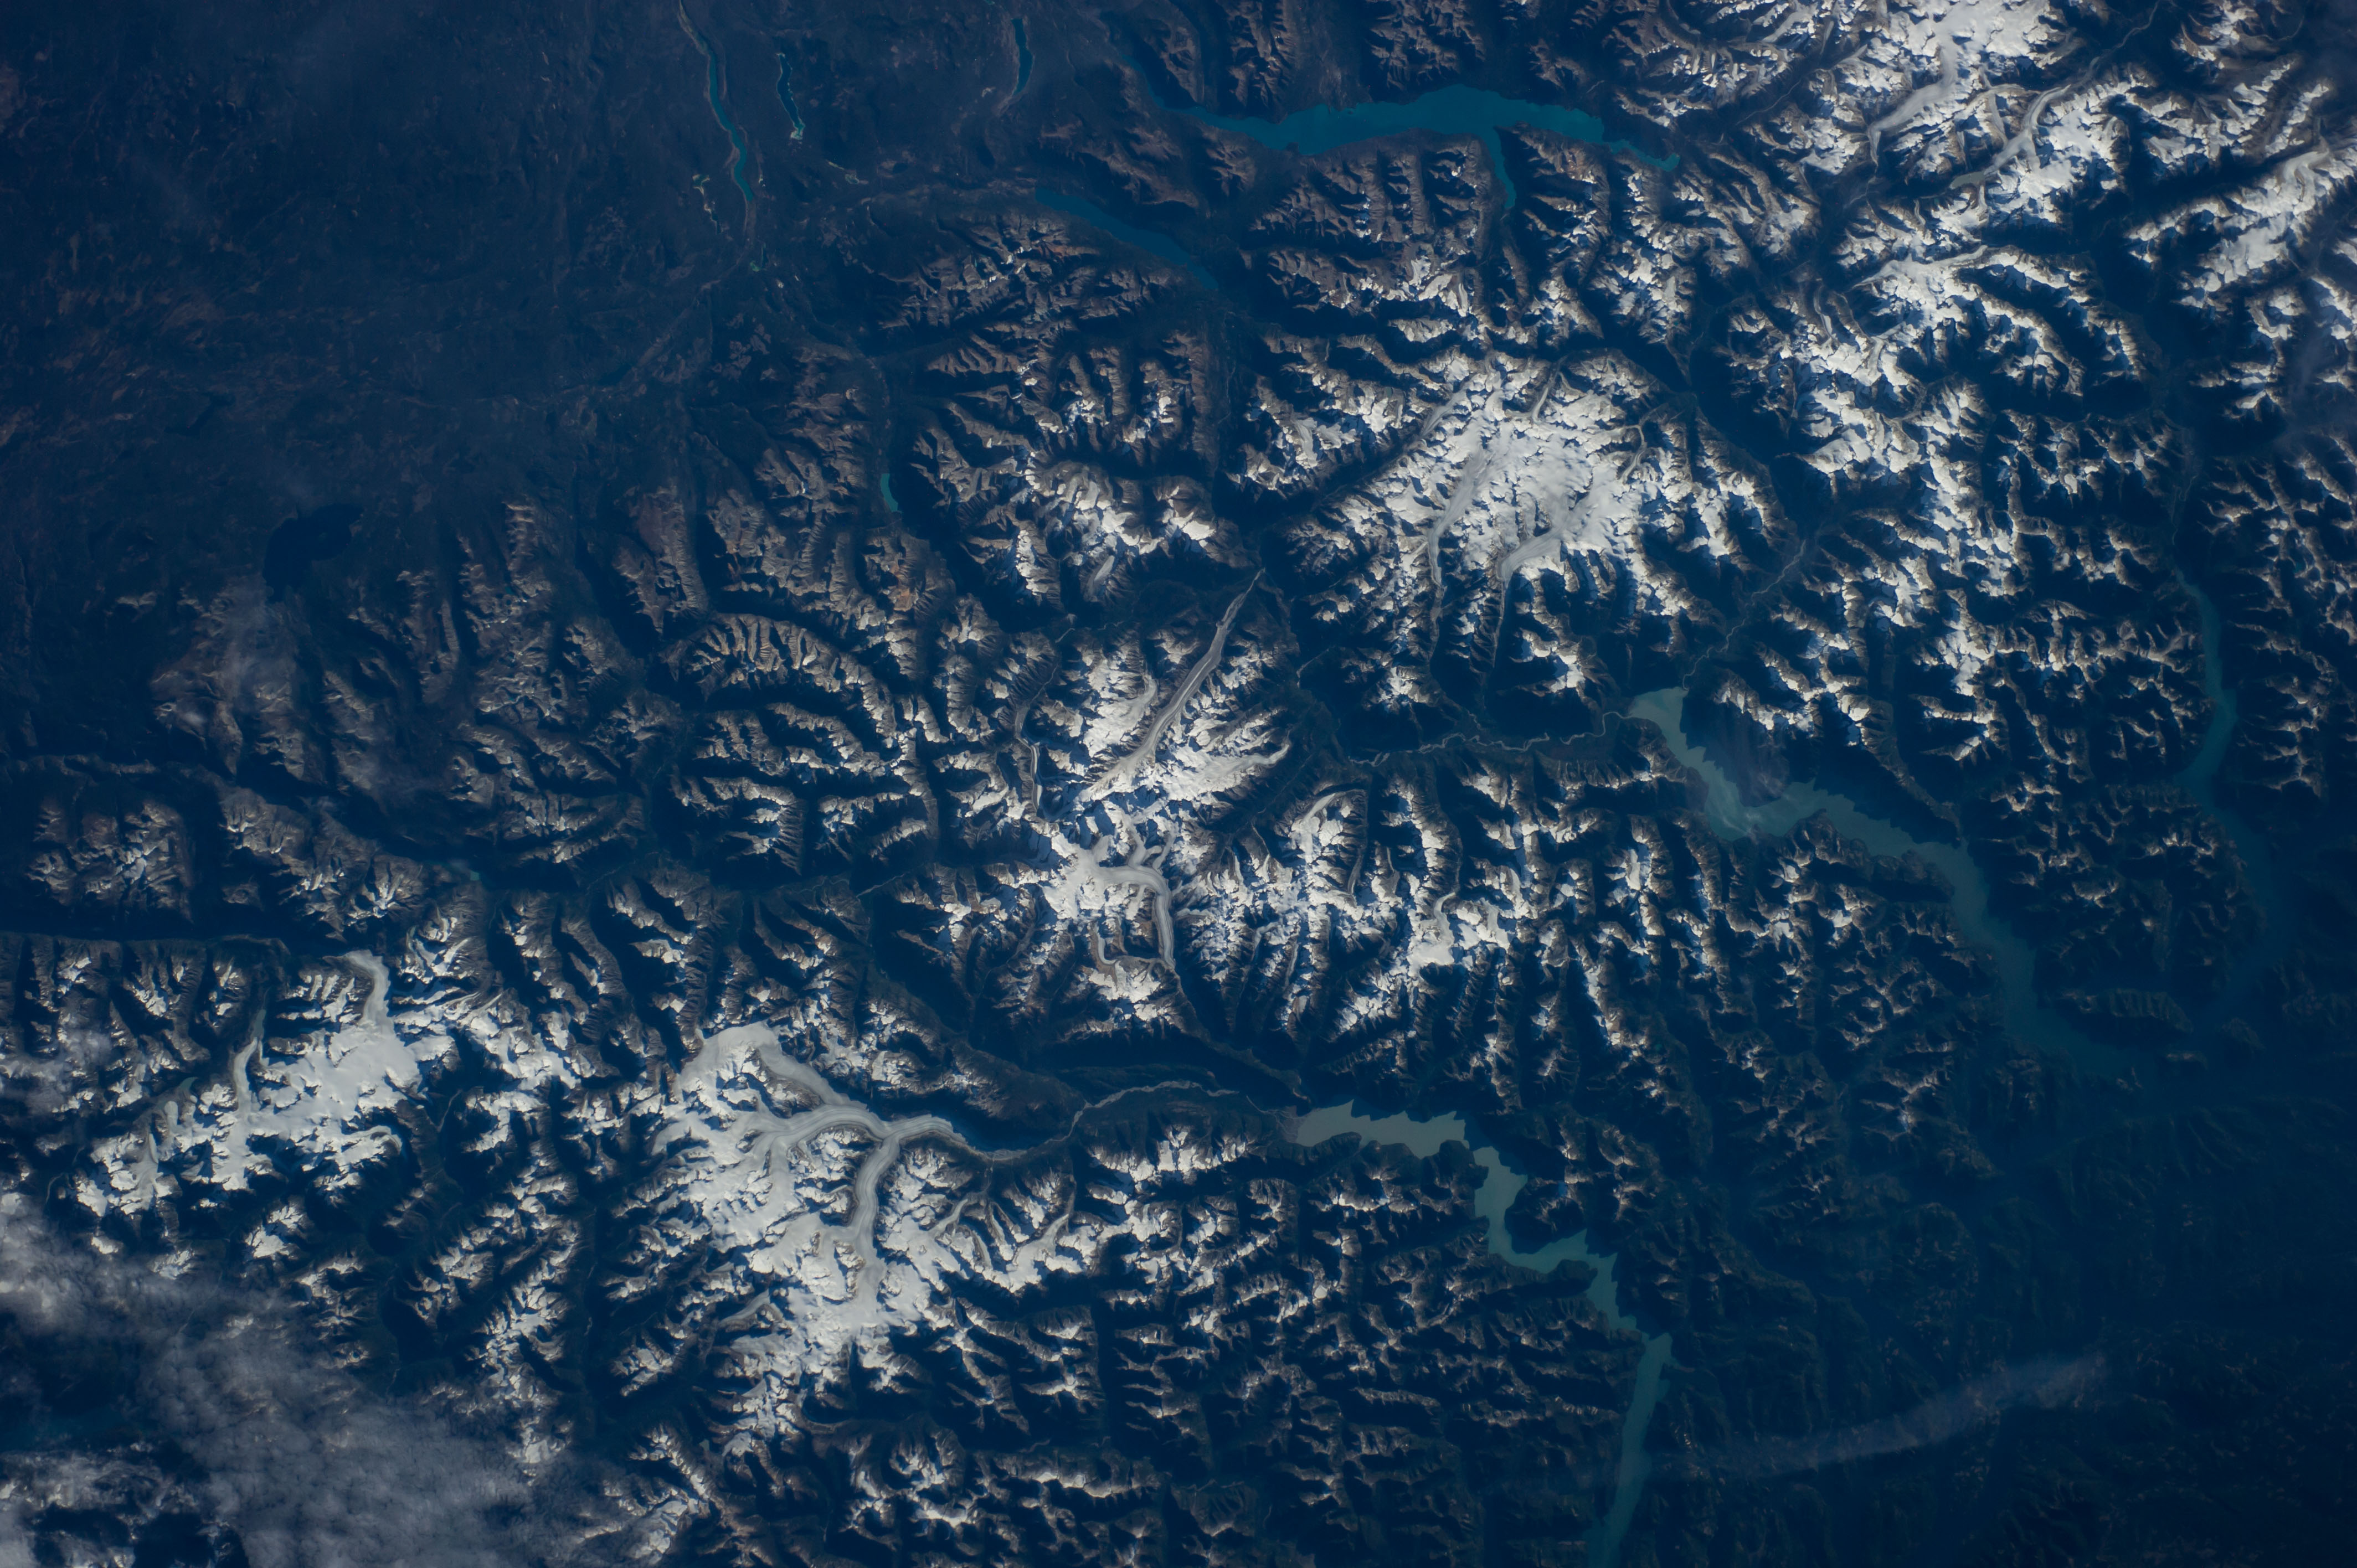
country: CANADA-BC
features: COAST MTS., KNIGHT INLET, BUTE INLET, CHILKO L.
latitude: 51.5
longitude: -125.0
